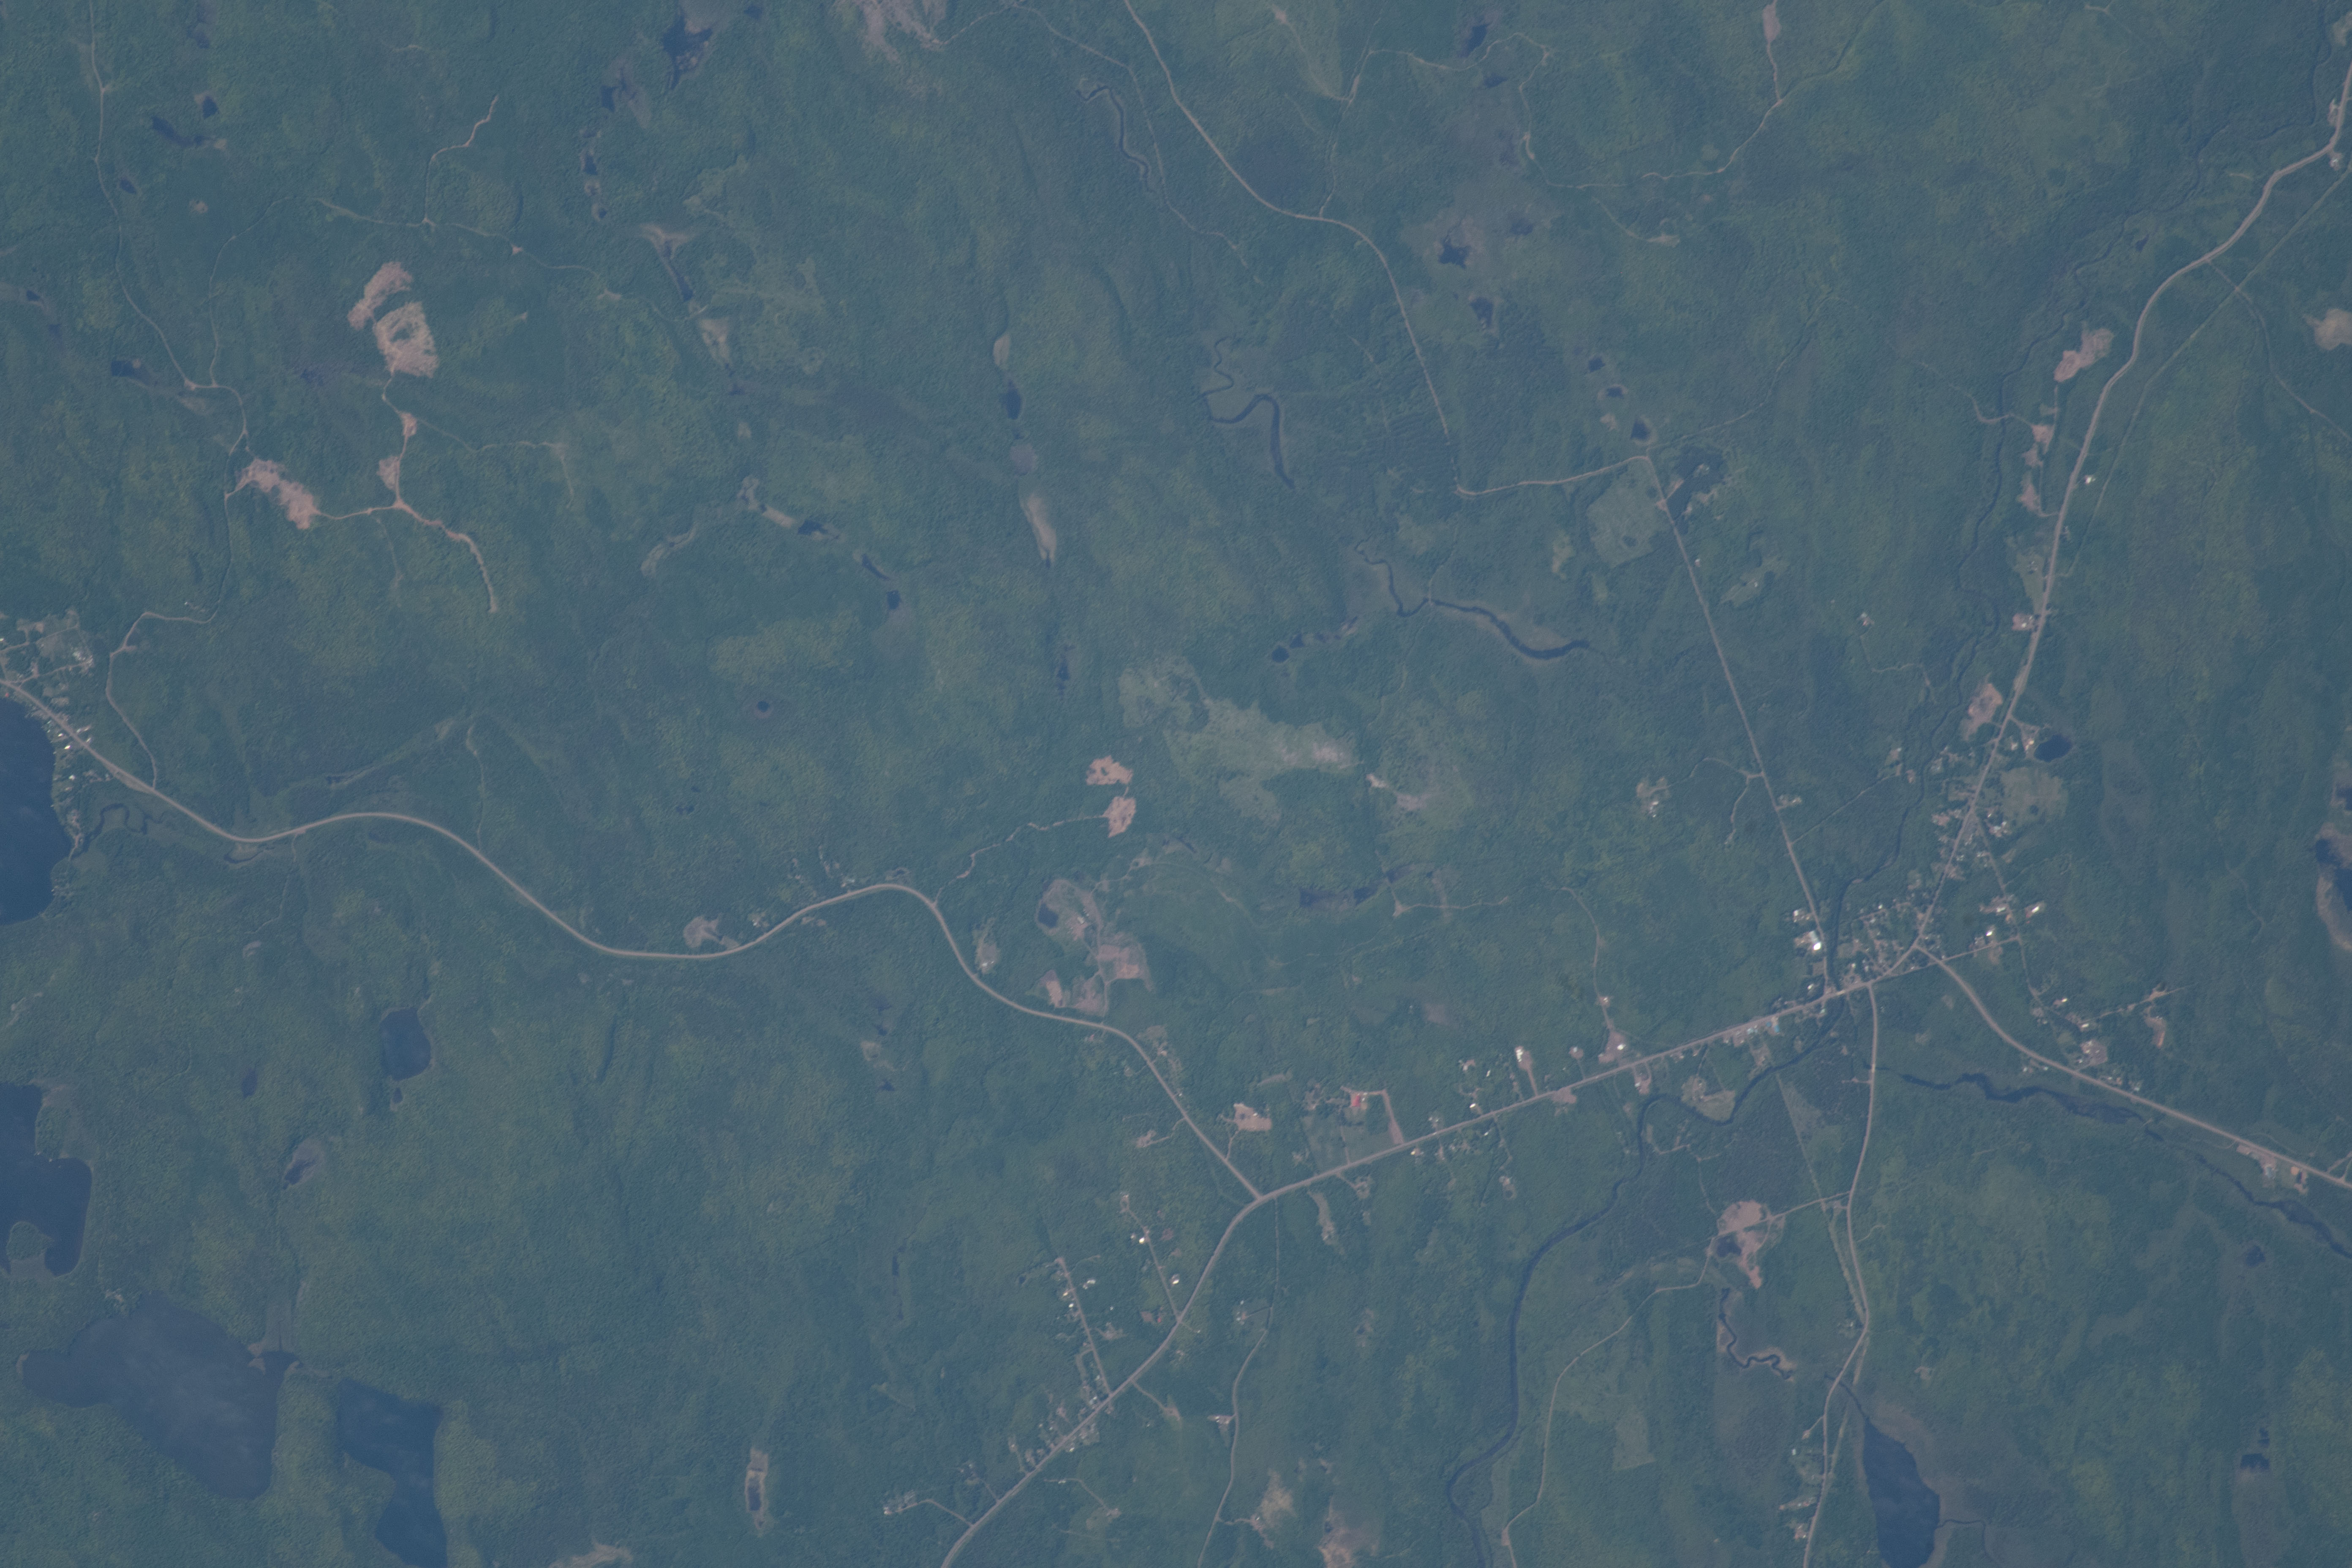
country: USA-MINNESOTA
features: FINLAND CITY
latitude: 47.4
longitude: -91.3
